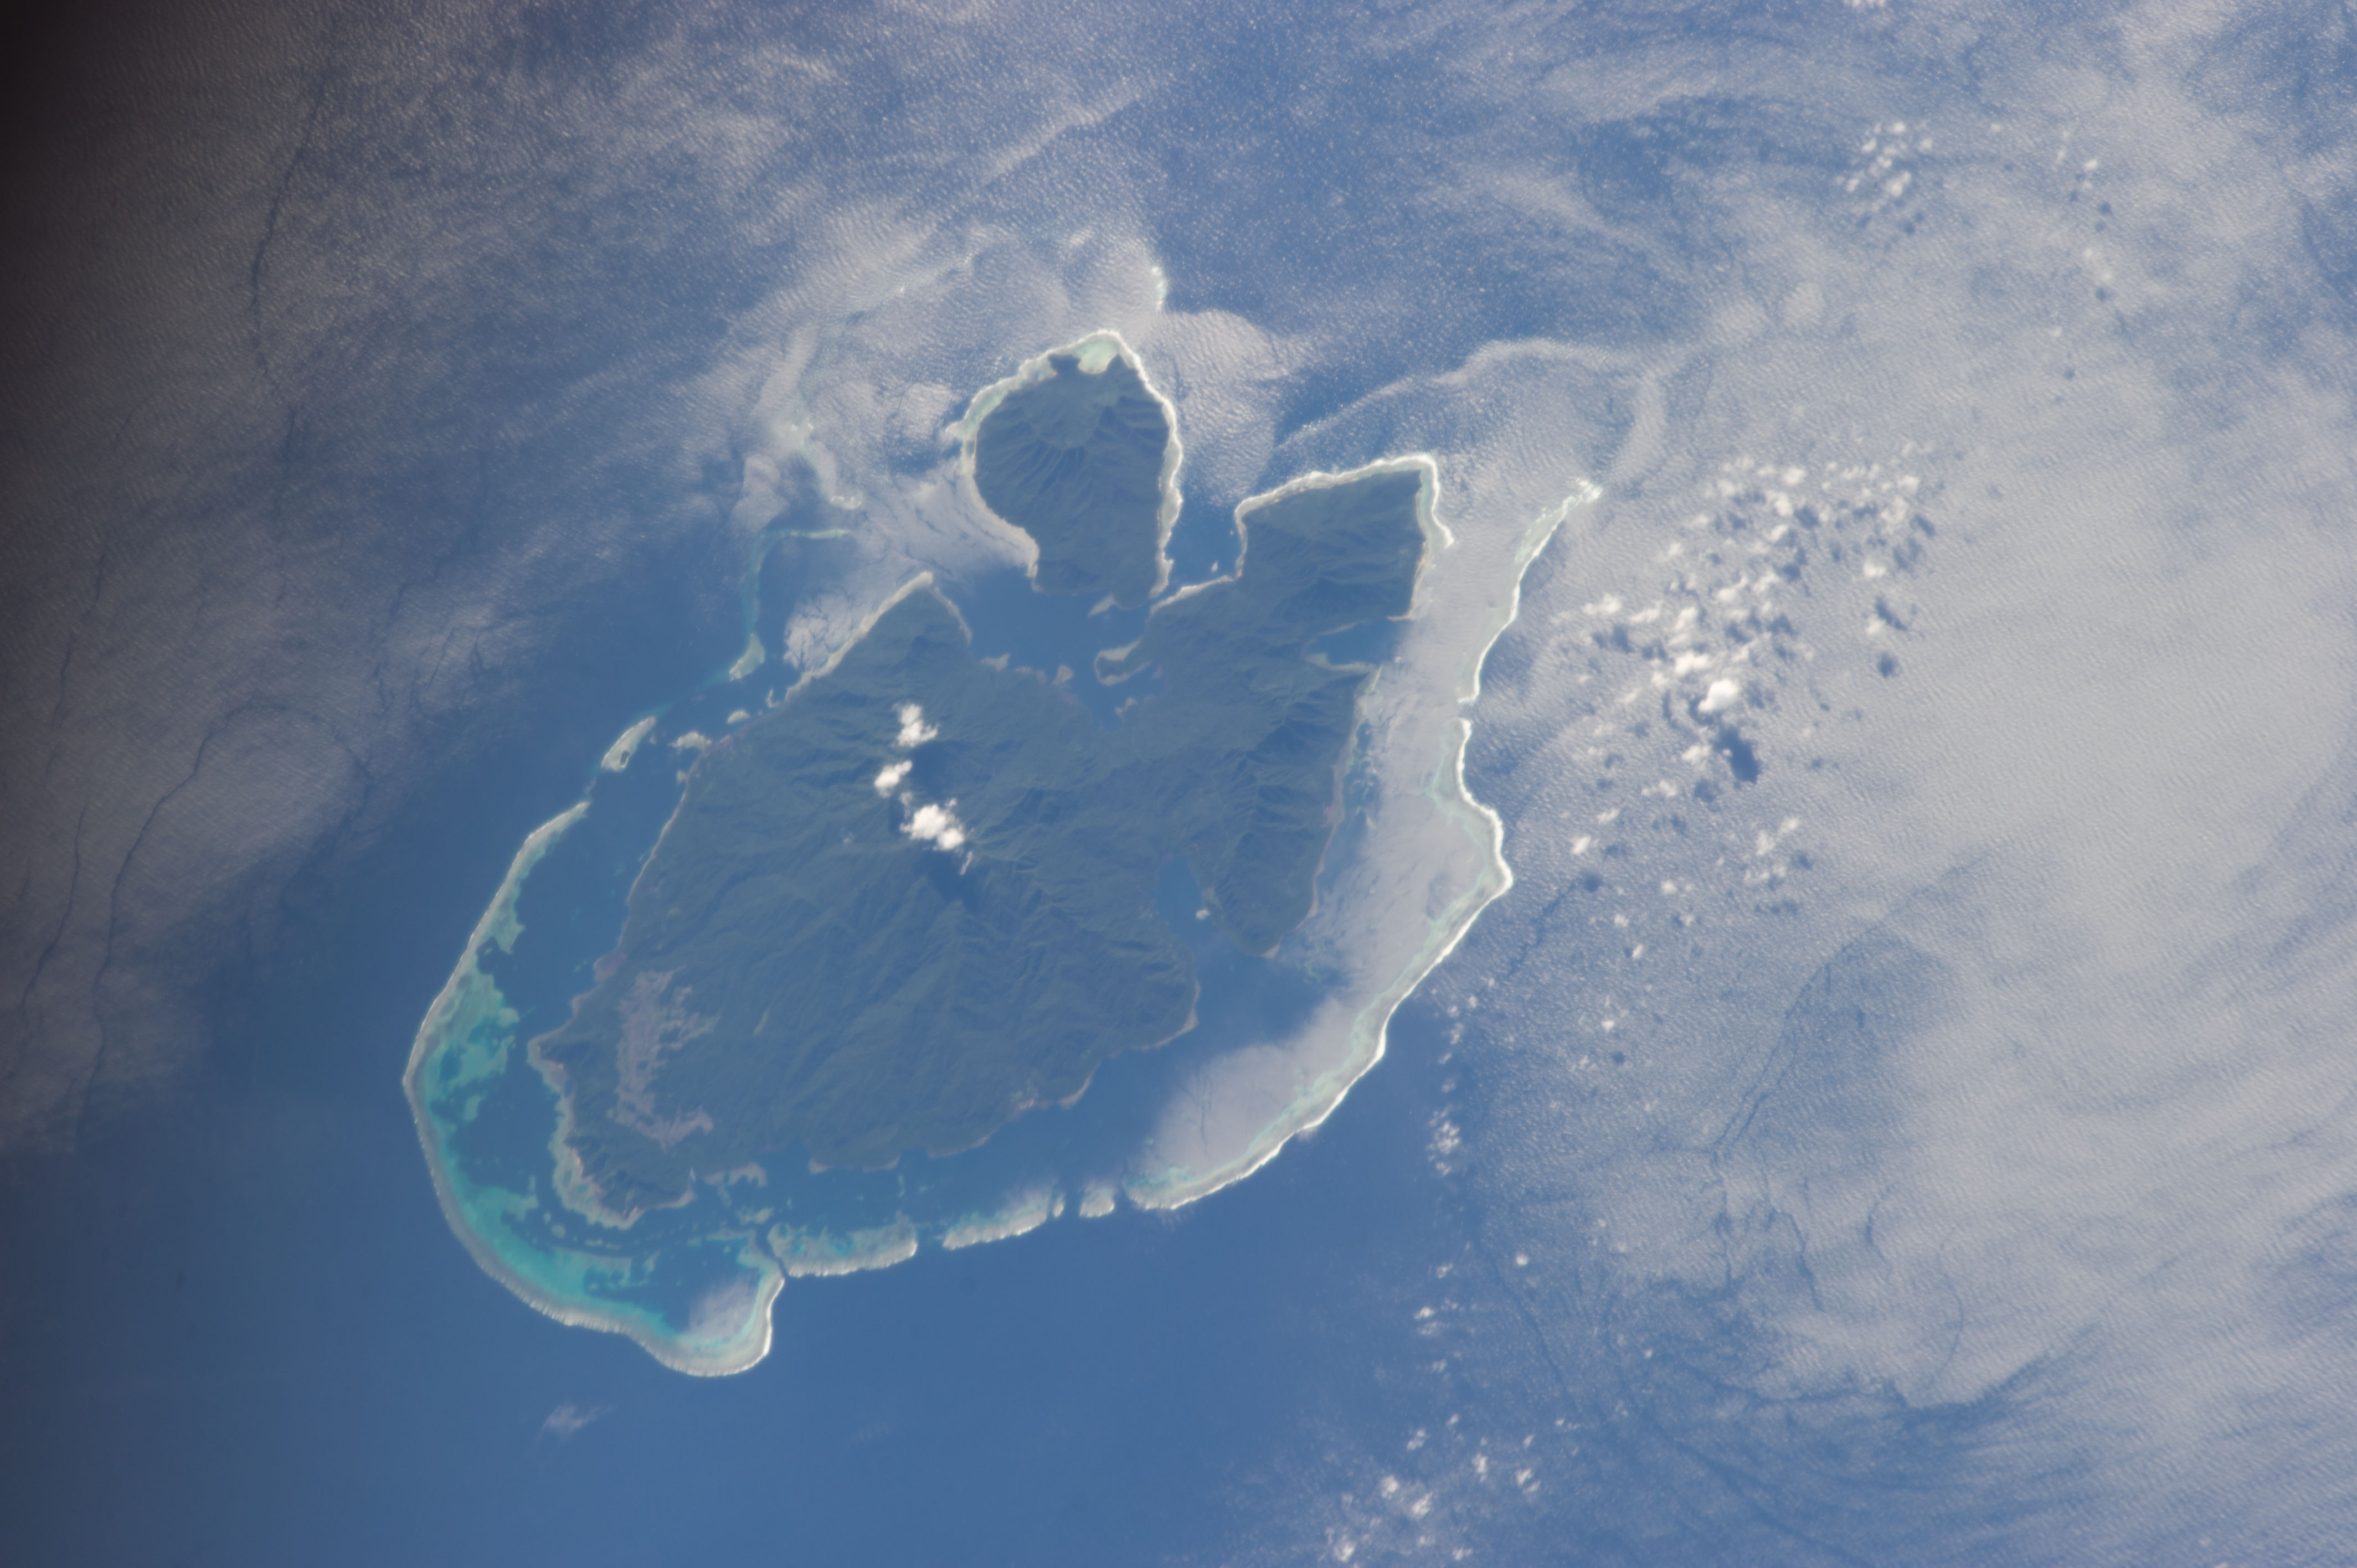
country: SOLOMON ISLANDS
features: SOLOMON ISLANDS, TEMOTU PROVINCE, SANTA CRUZ ISLANDS, NAUNONGA AND TEANU (OR TEVAI) ISLAND,VANIKORO I., NAUNONGA I., BANIE I., TEANU I., SANTA CRUZ GROUP,NAUNONGA SOLOMON ISLANDS, TE ANU SOLOMON ISLANDS,PACIFIC OCEAN,TE ANU,ISLAND,CORAL SEA,NAUNONGA,SOLOMON ISLANDS
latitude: -11.7
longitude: 166.9
